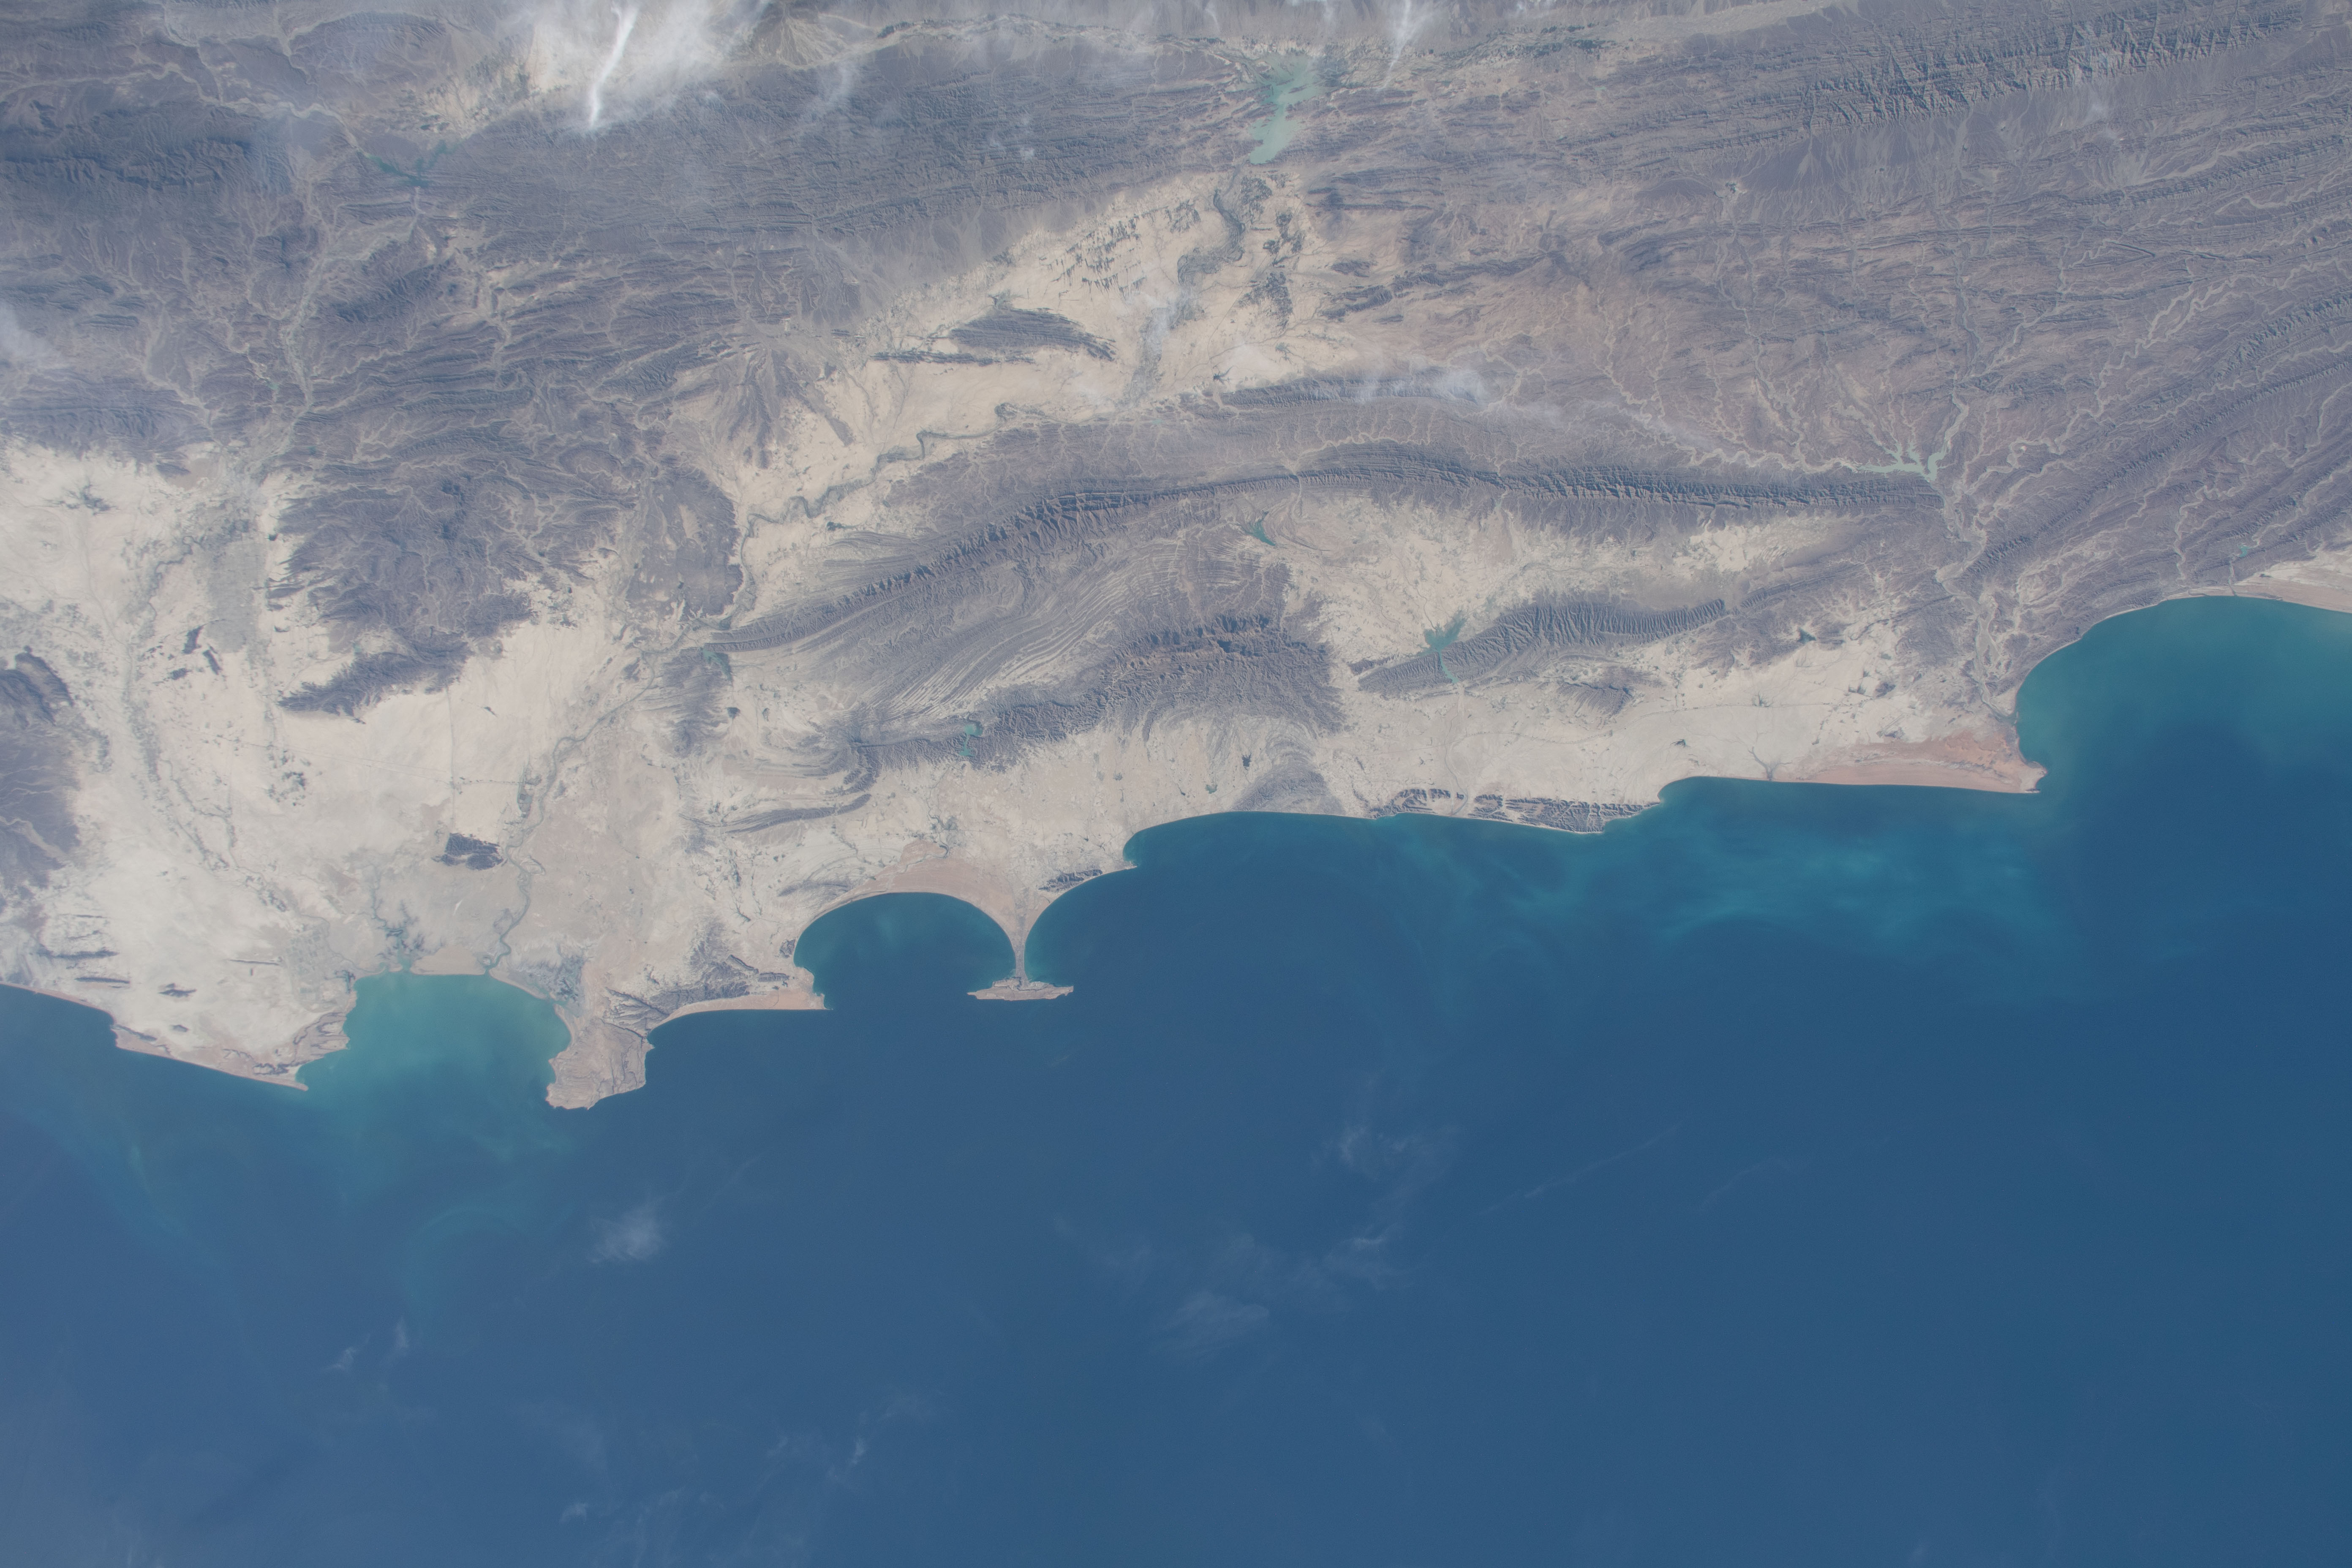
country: PAKISTAN
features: PADDI ZIRR BAY, DEMI ZIRR BAY
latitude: 25.5
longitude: 62.5
